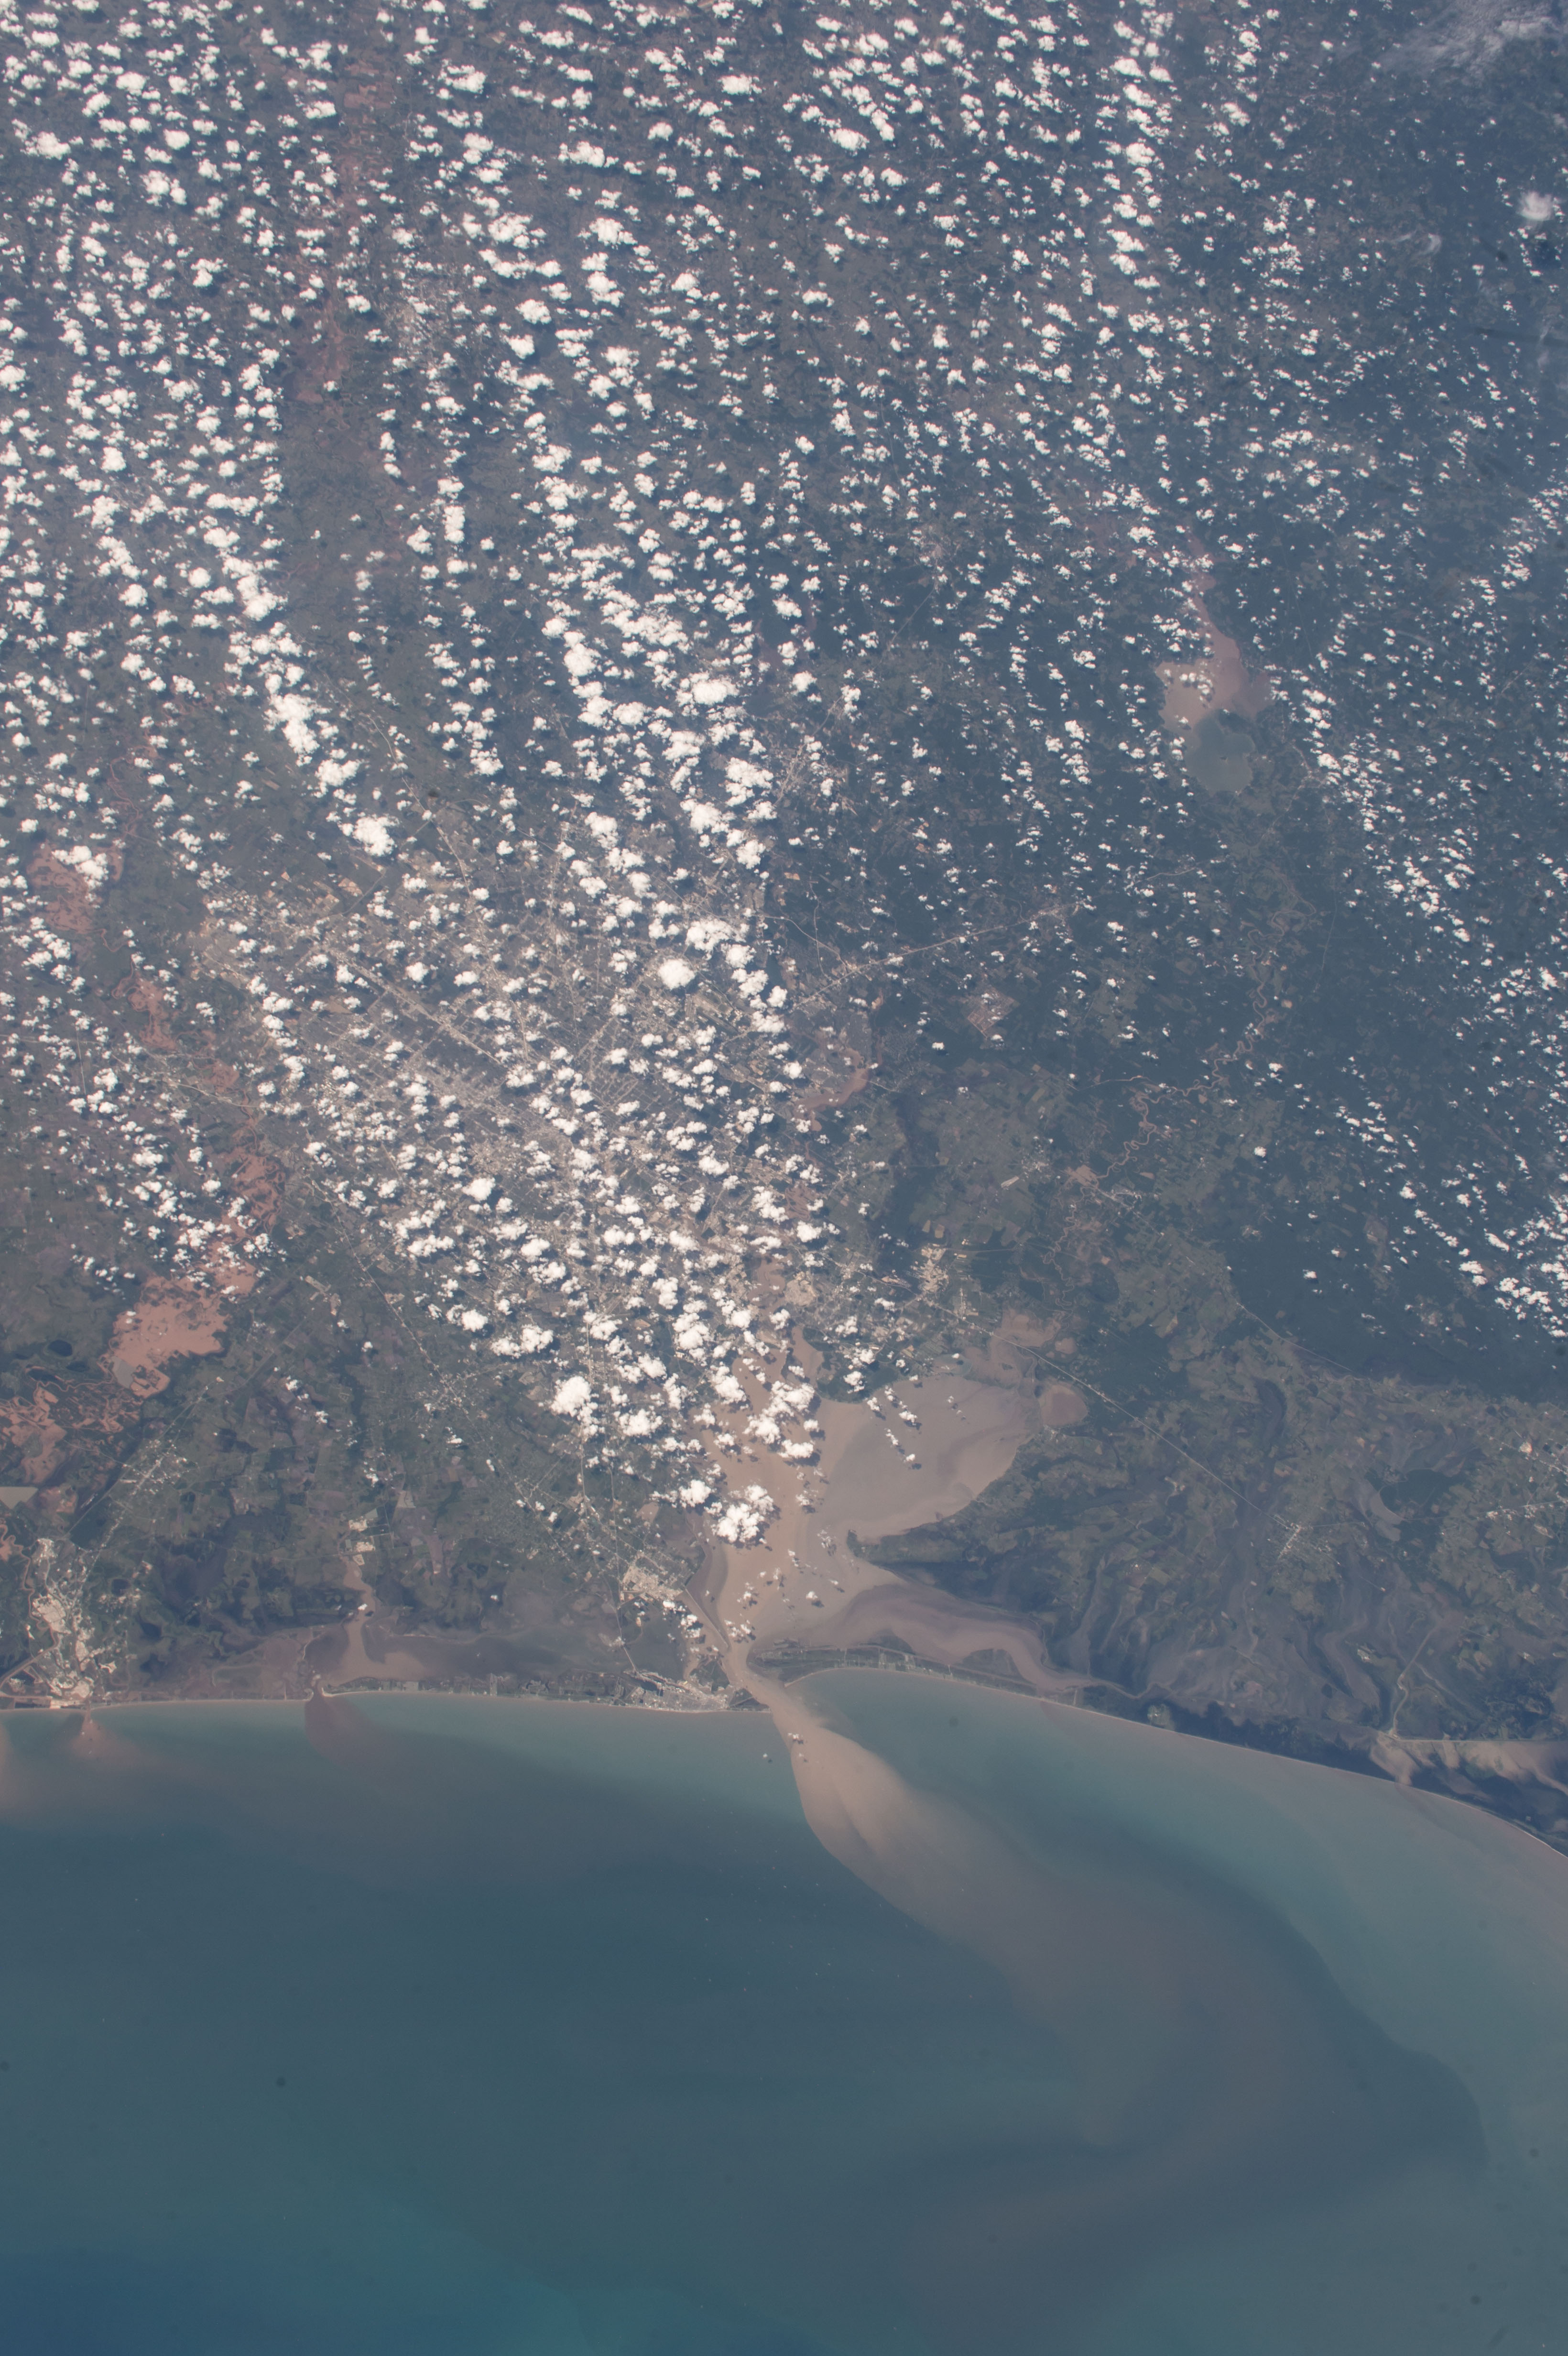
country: USA-TEXAS
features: FLOODING, HOUSTON, GALVESTON BAY, BRAZOS R.
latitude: 30.0
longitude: -95.0
